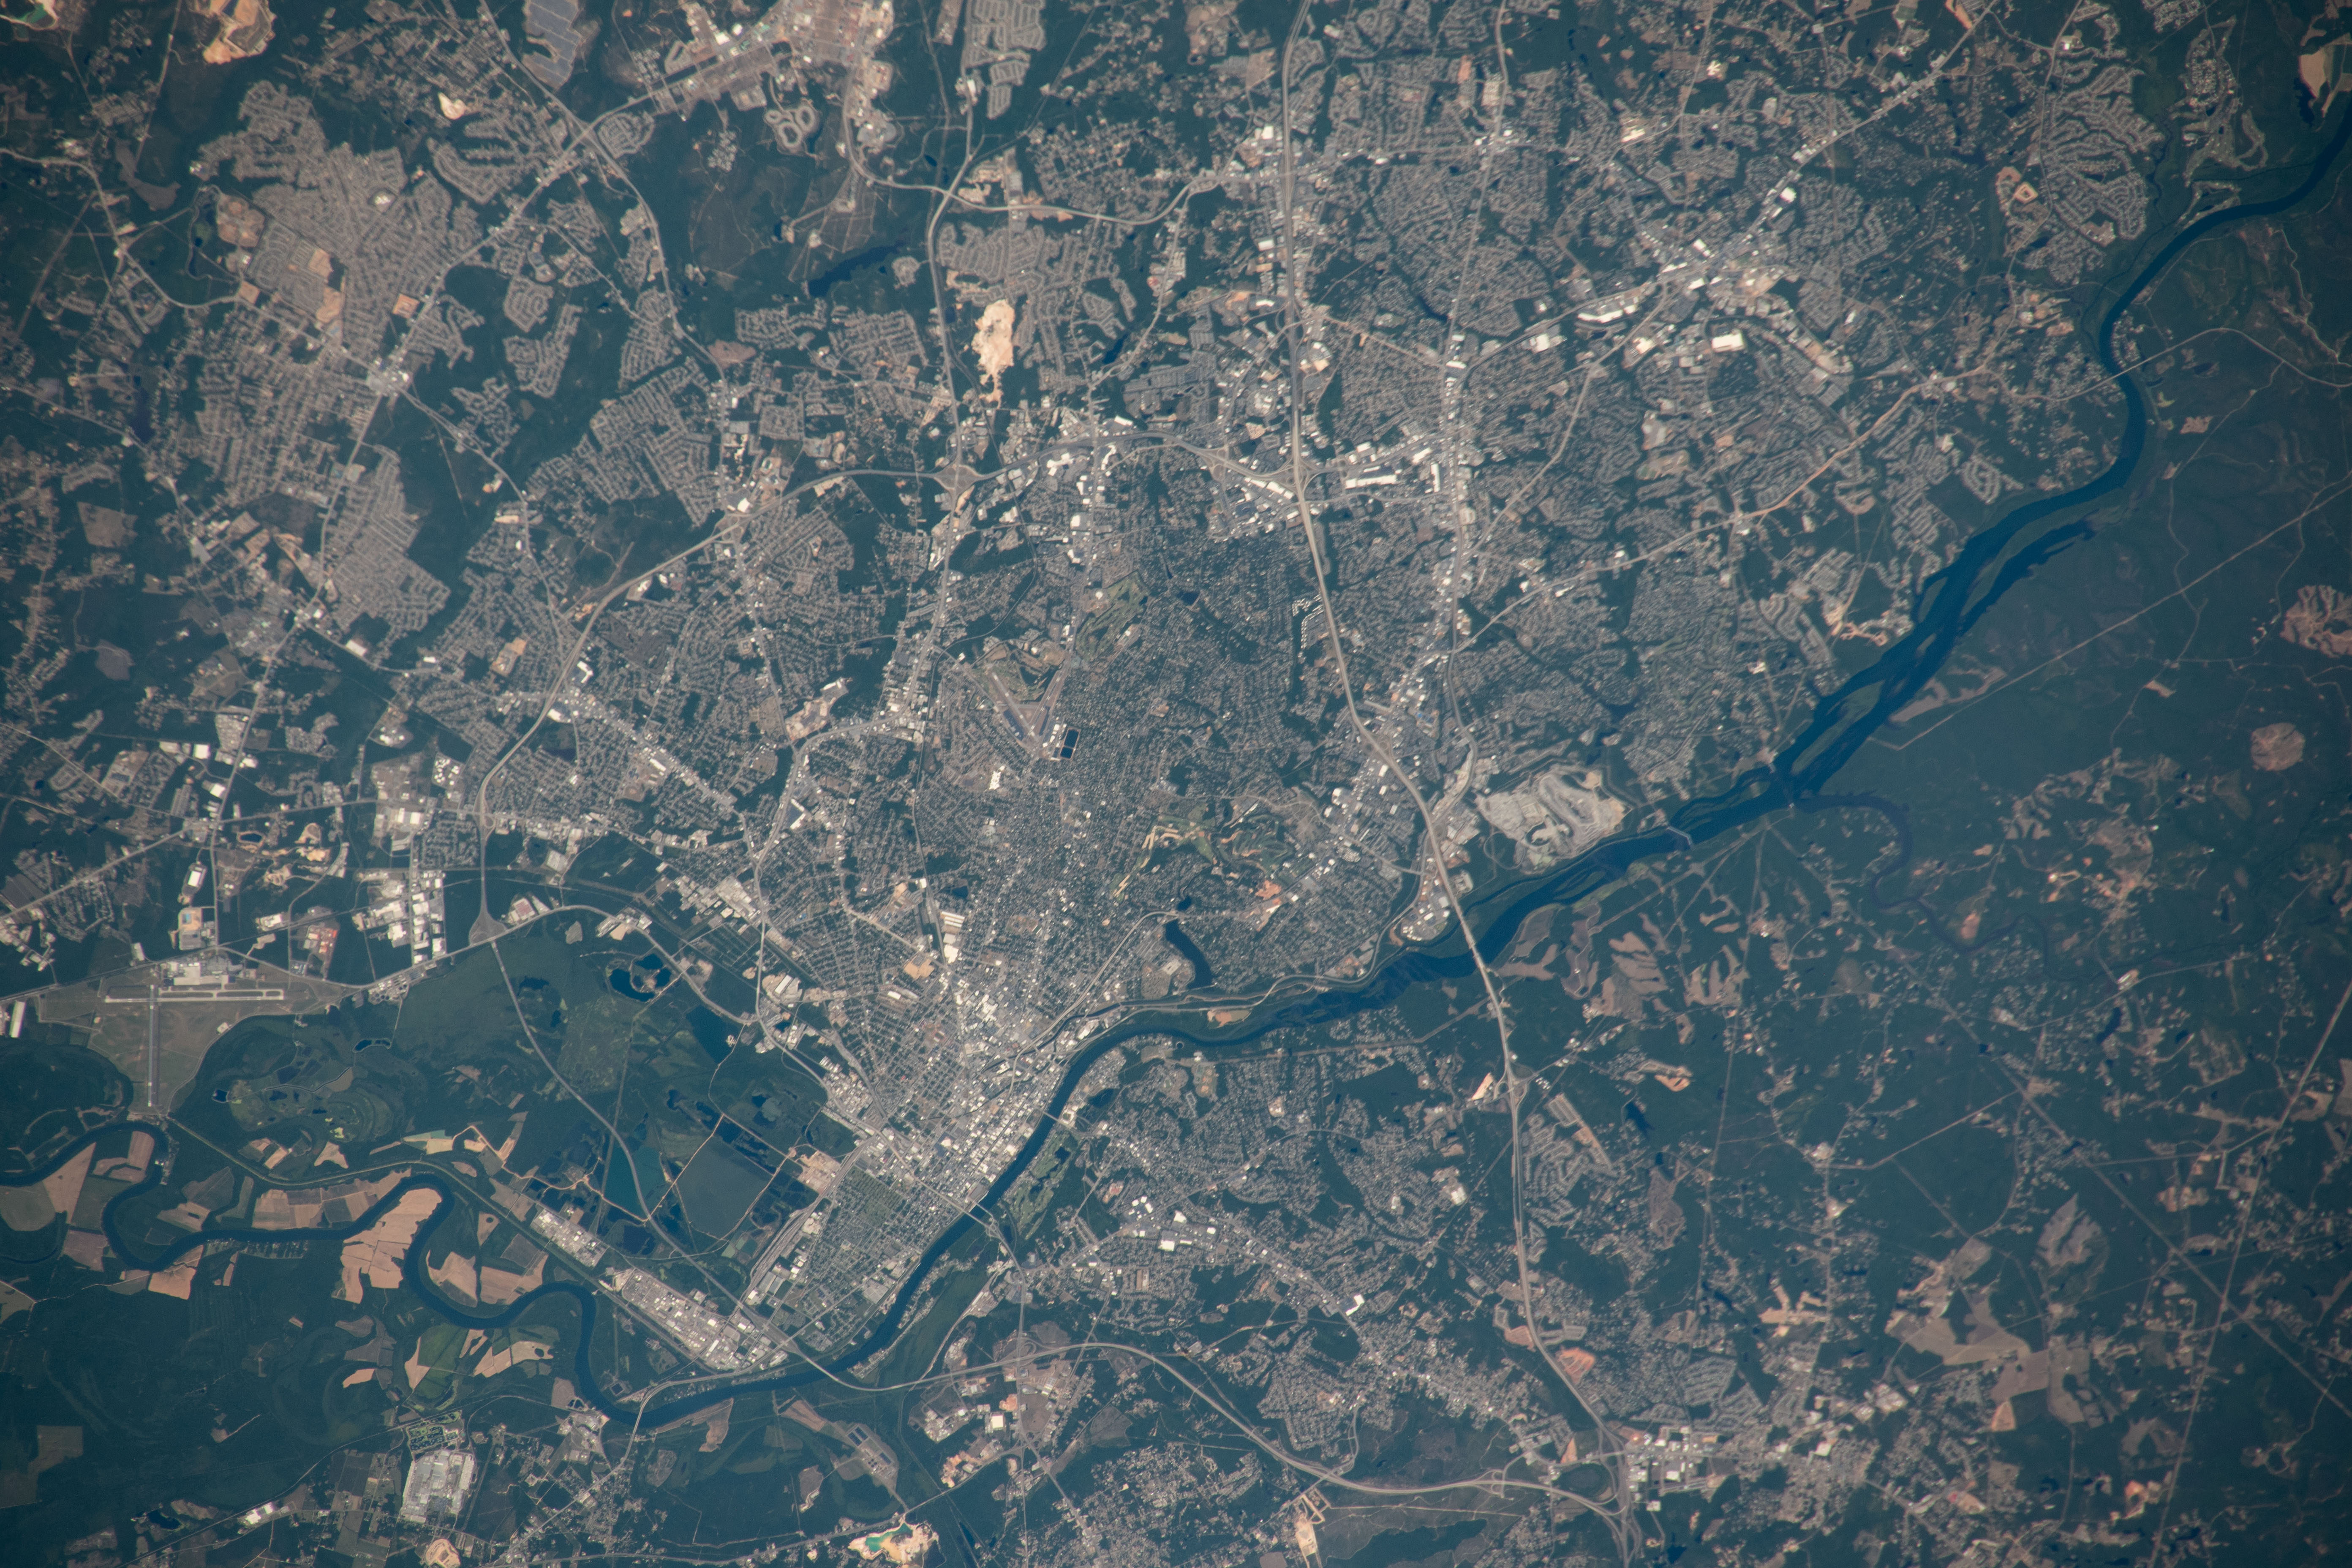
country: USA-GEORGIA
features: AUGUSTA, SAVANNAH RIVER, GEORGIA, SOUTH CAROLINA, AUGUSTA REGIONAL AIRPORT, AUGUSTA NATIONAL GOLF CLUB,USA, BORDERS: GEORGIA, SOUTH CAROLINA; CITY OF AUGUSTA, GEORGIA; SAVANNAH RIVER,AUGUSTA, GEORGIA, USA. SAVANNAH RIVER. STATE ROUTE 20.
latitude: 33.5
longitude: -82.0
